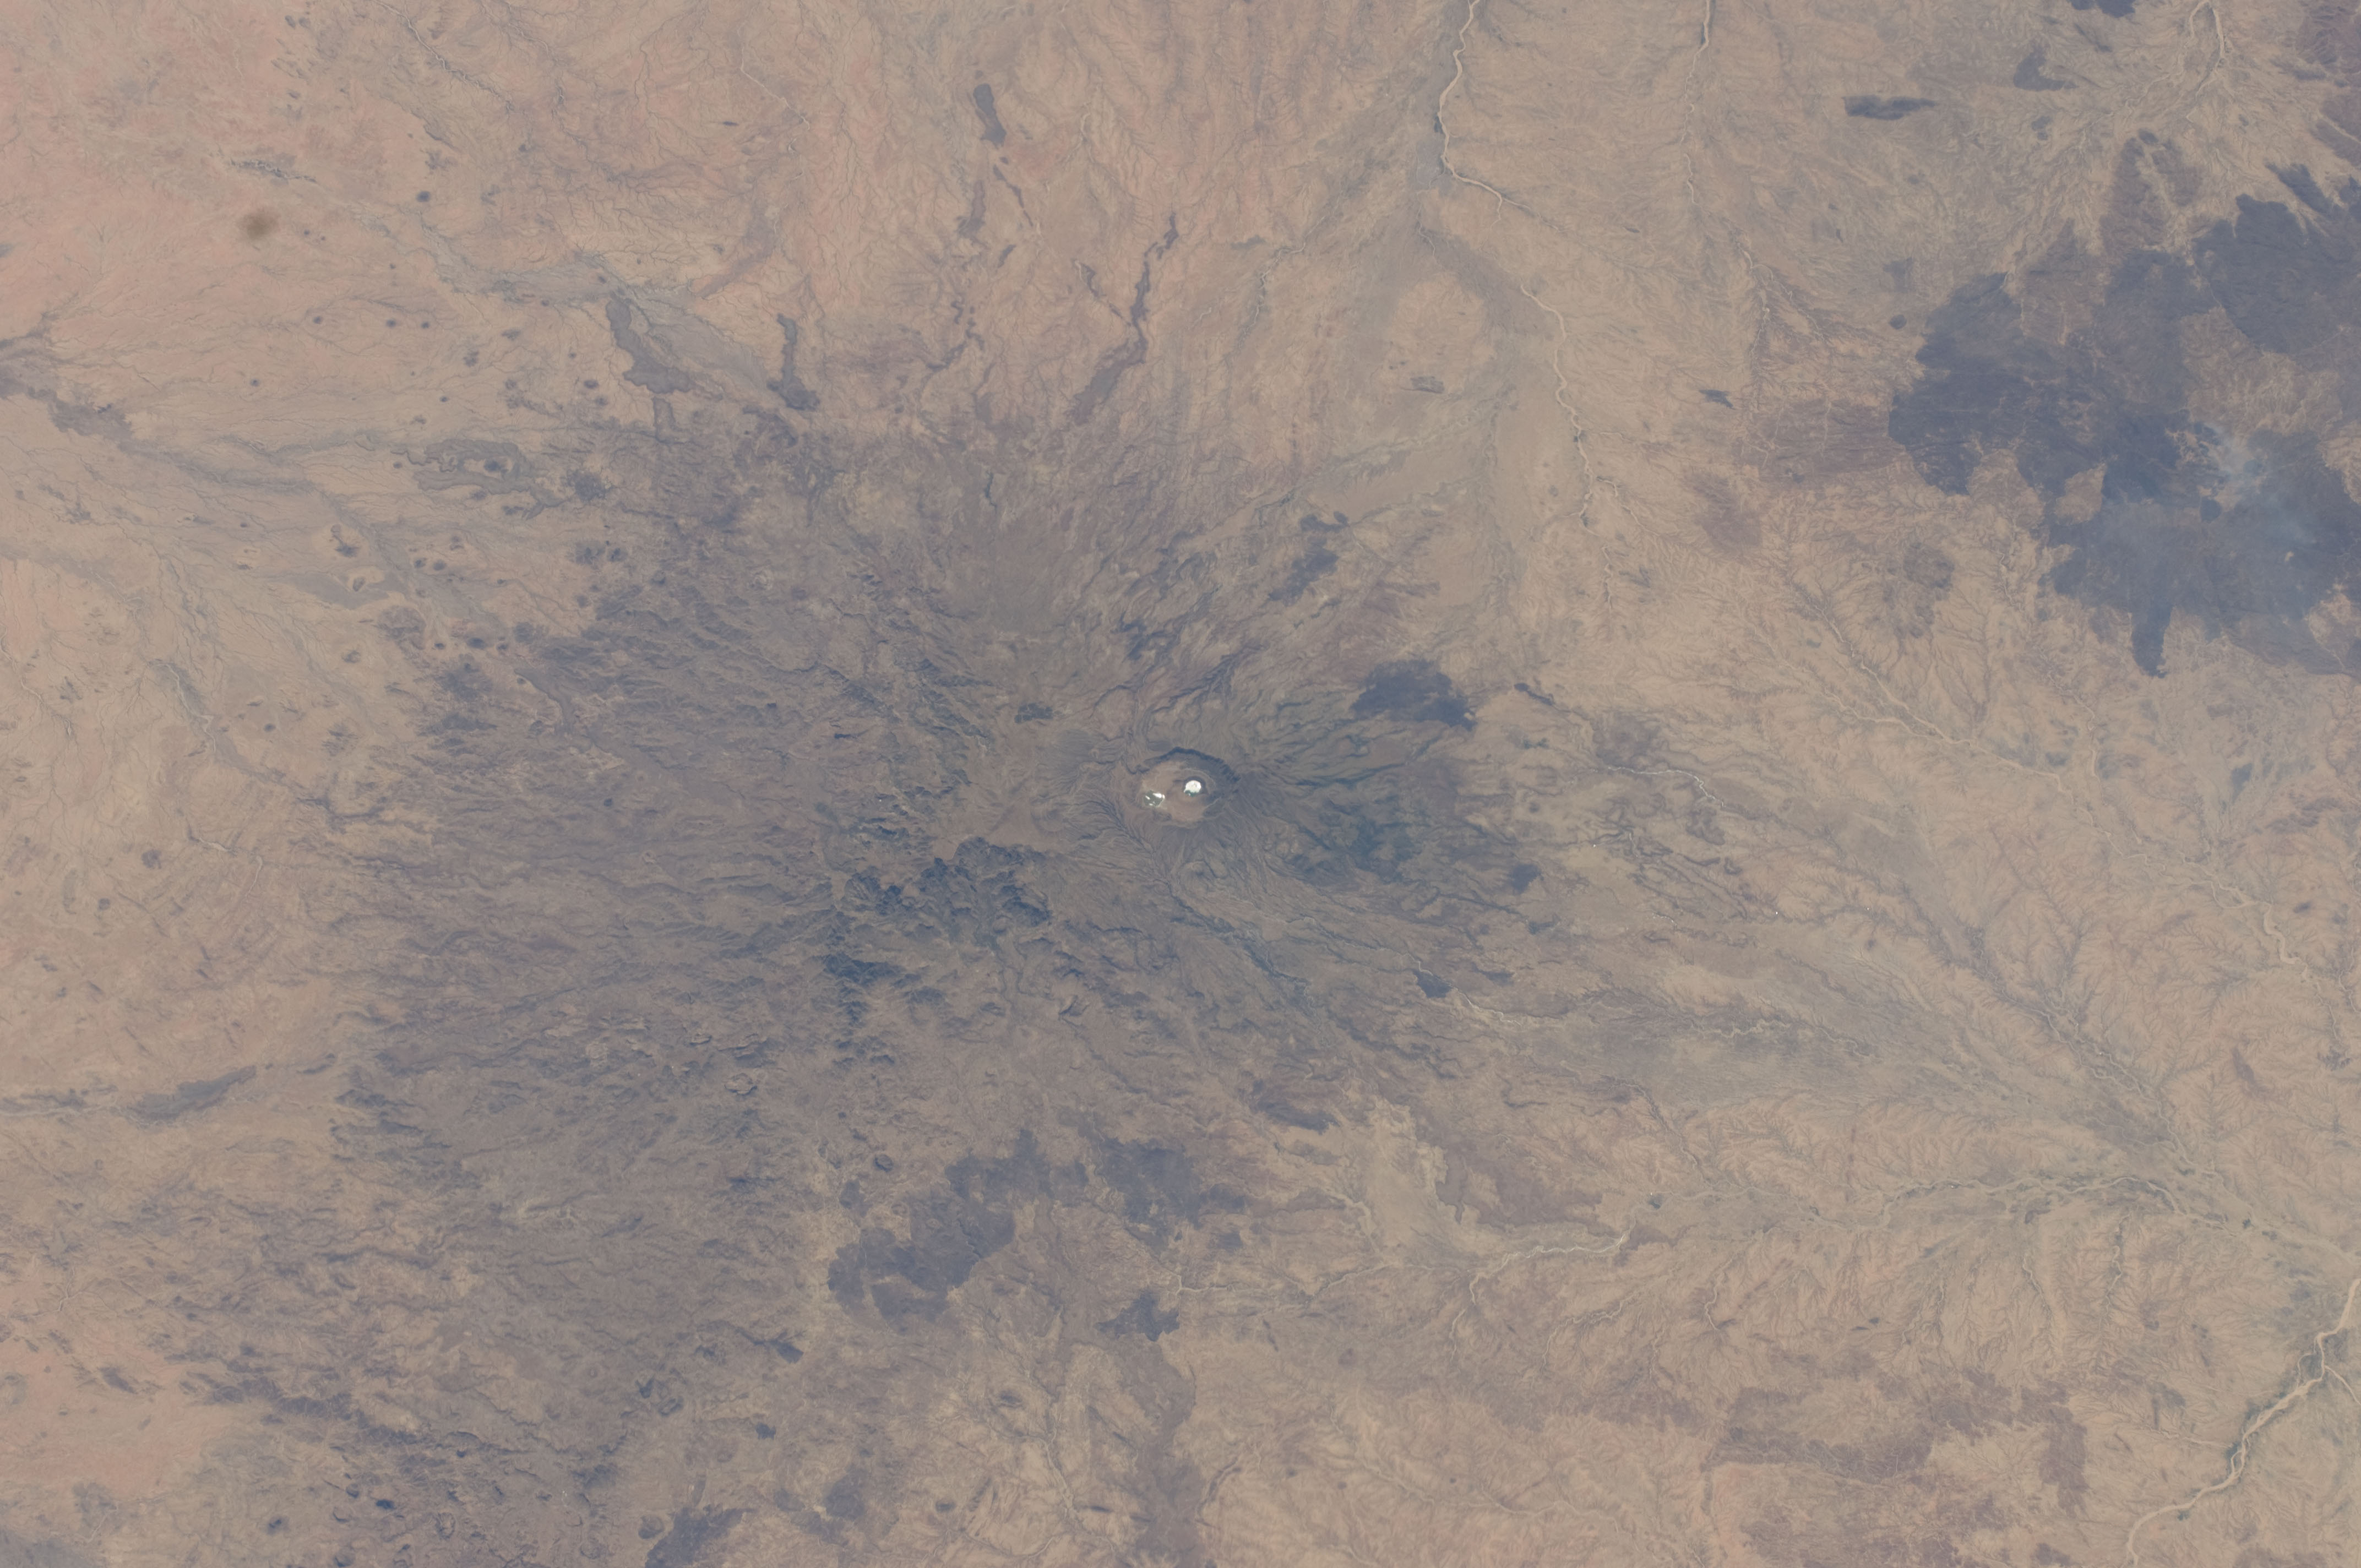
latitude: 13.0
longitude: 24.5
